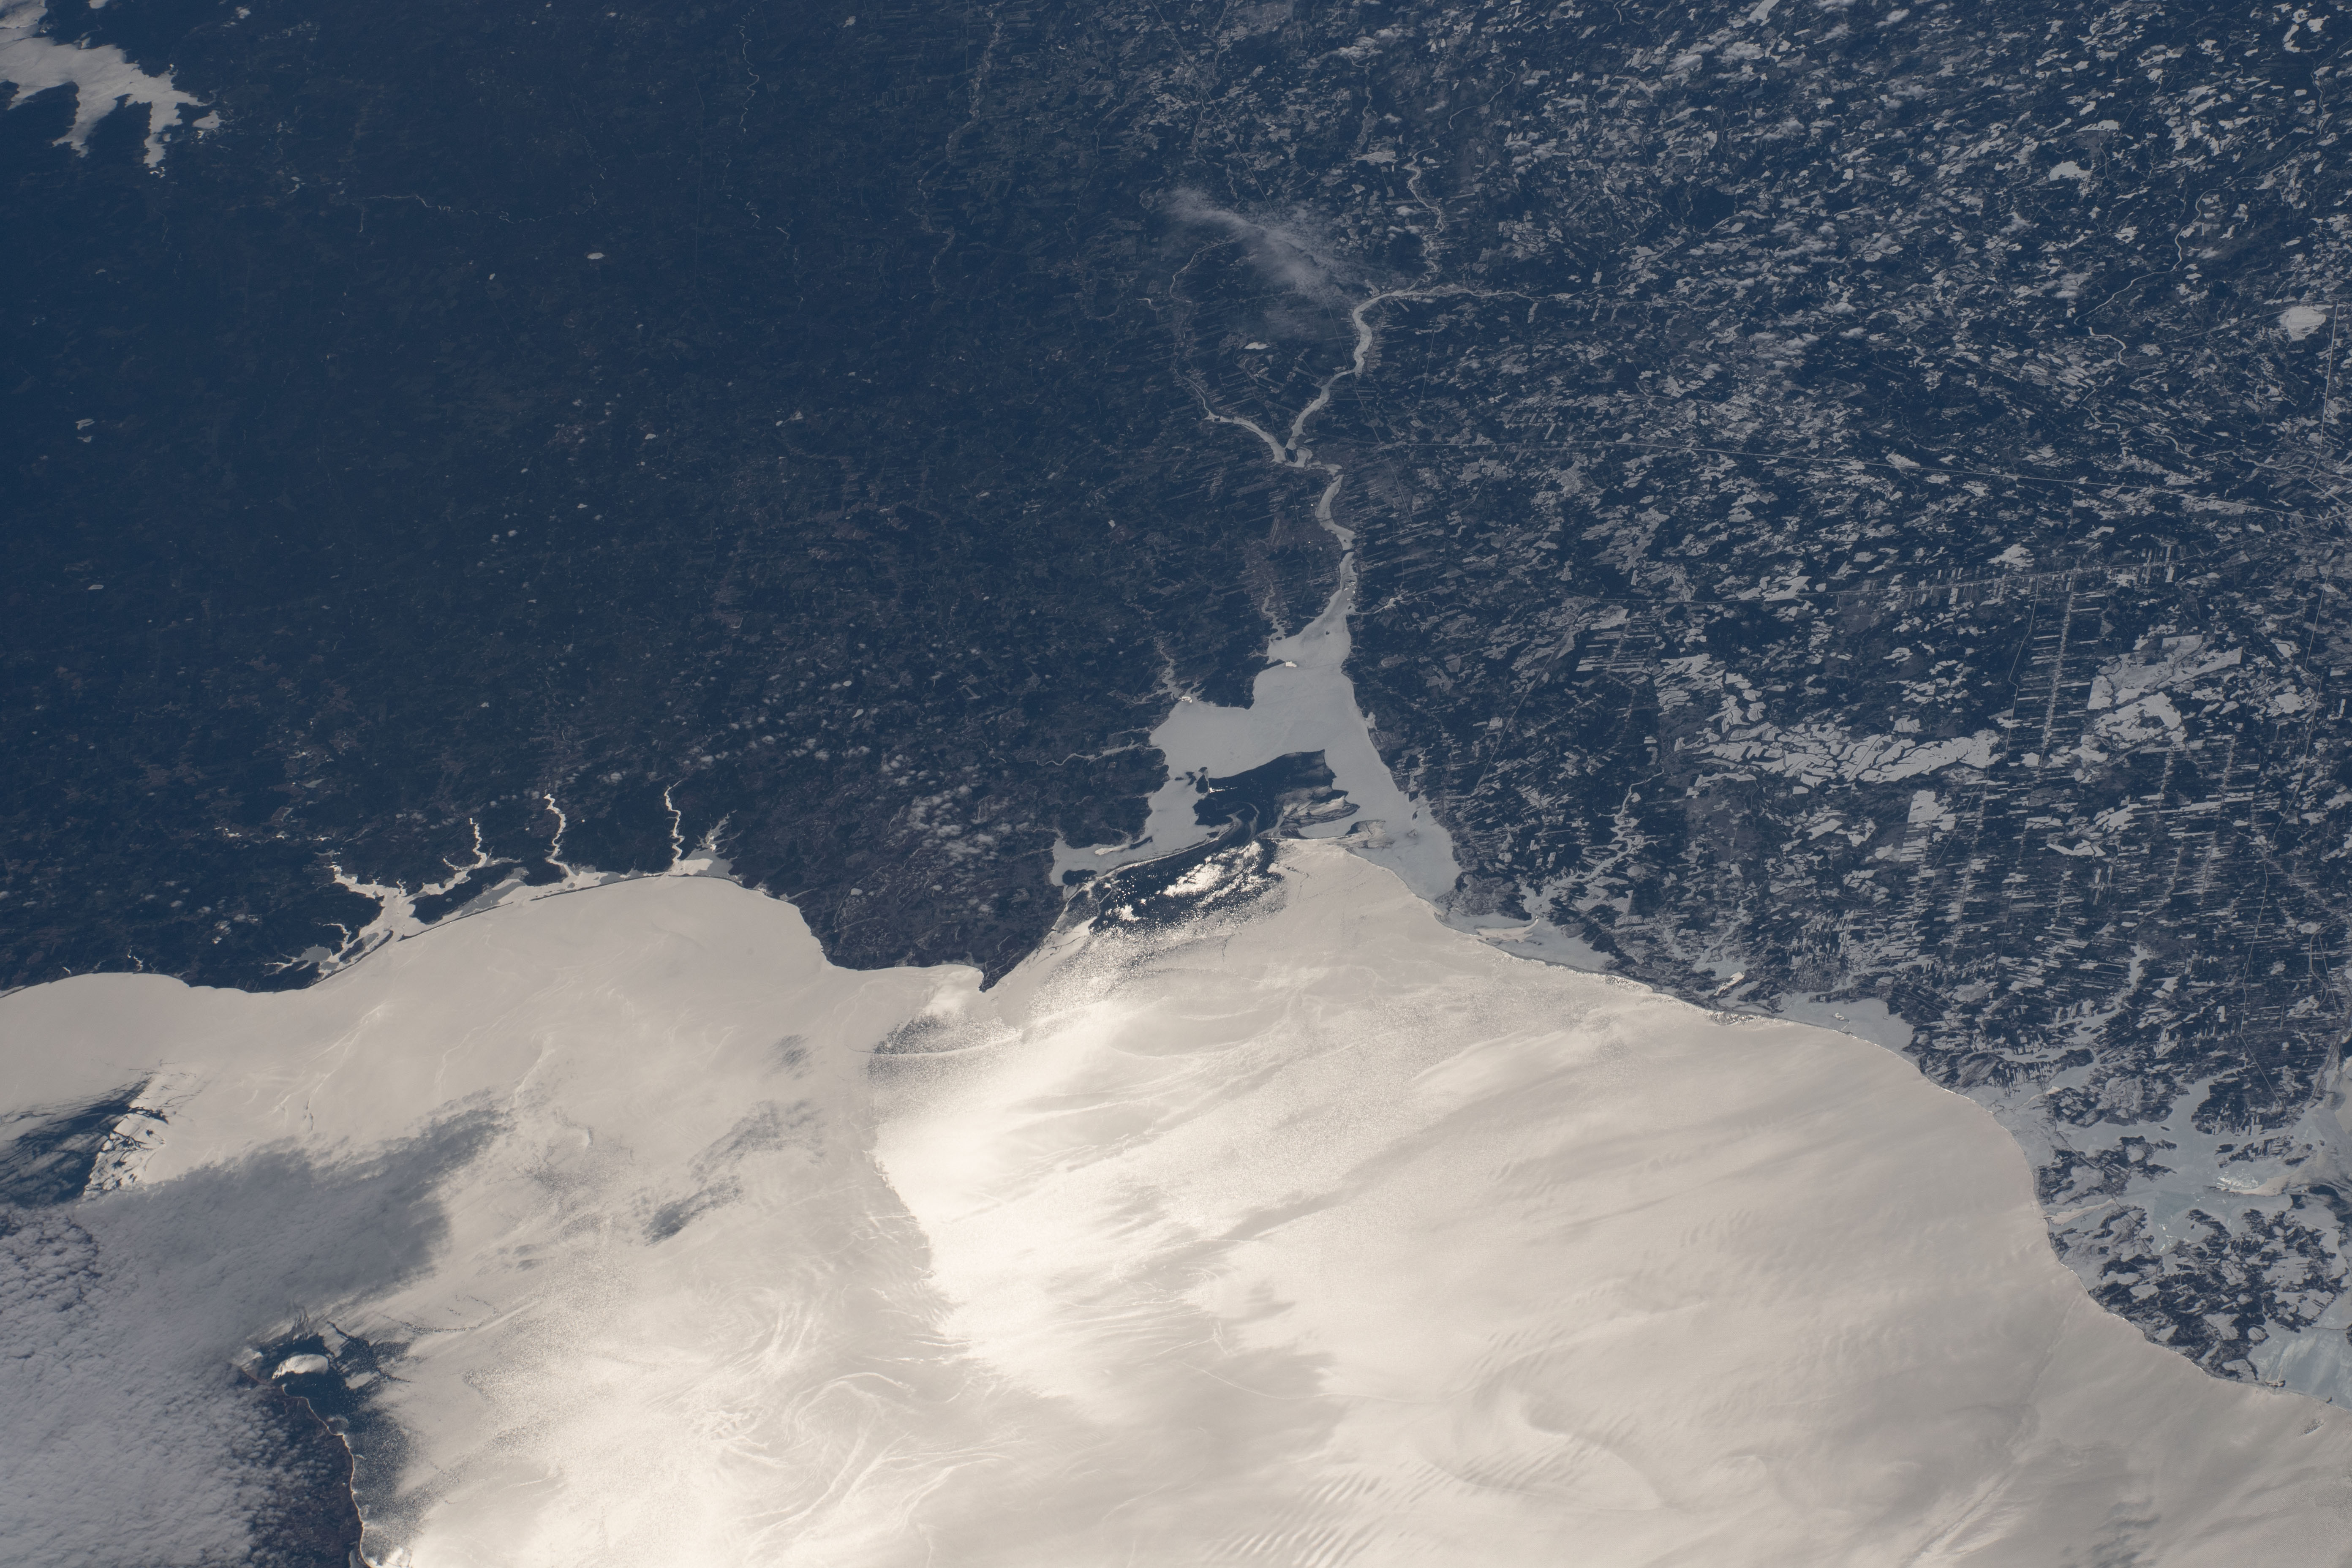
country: CANADA-NB
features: NEW BRUNSWICK,CANADA,CITY OF MIRAMICHI
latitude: 47.1
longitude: -65.1
